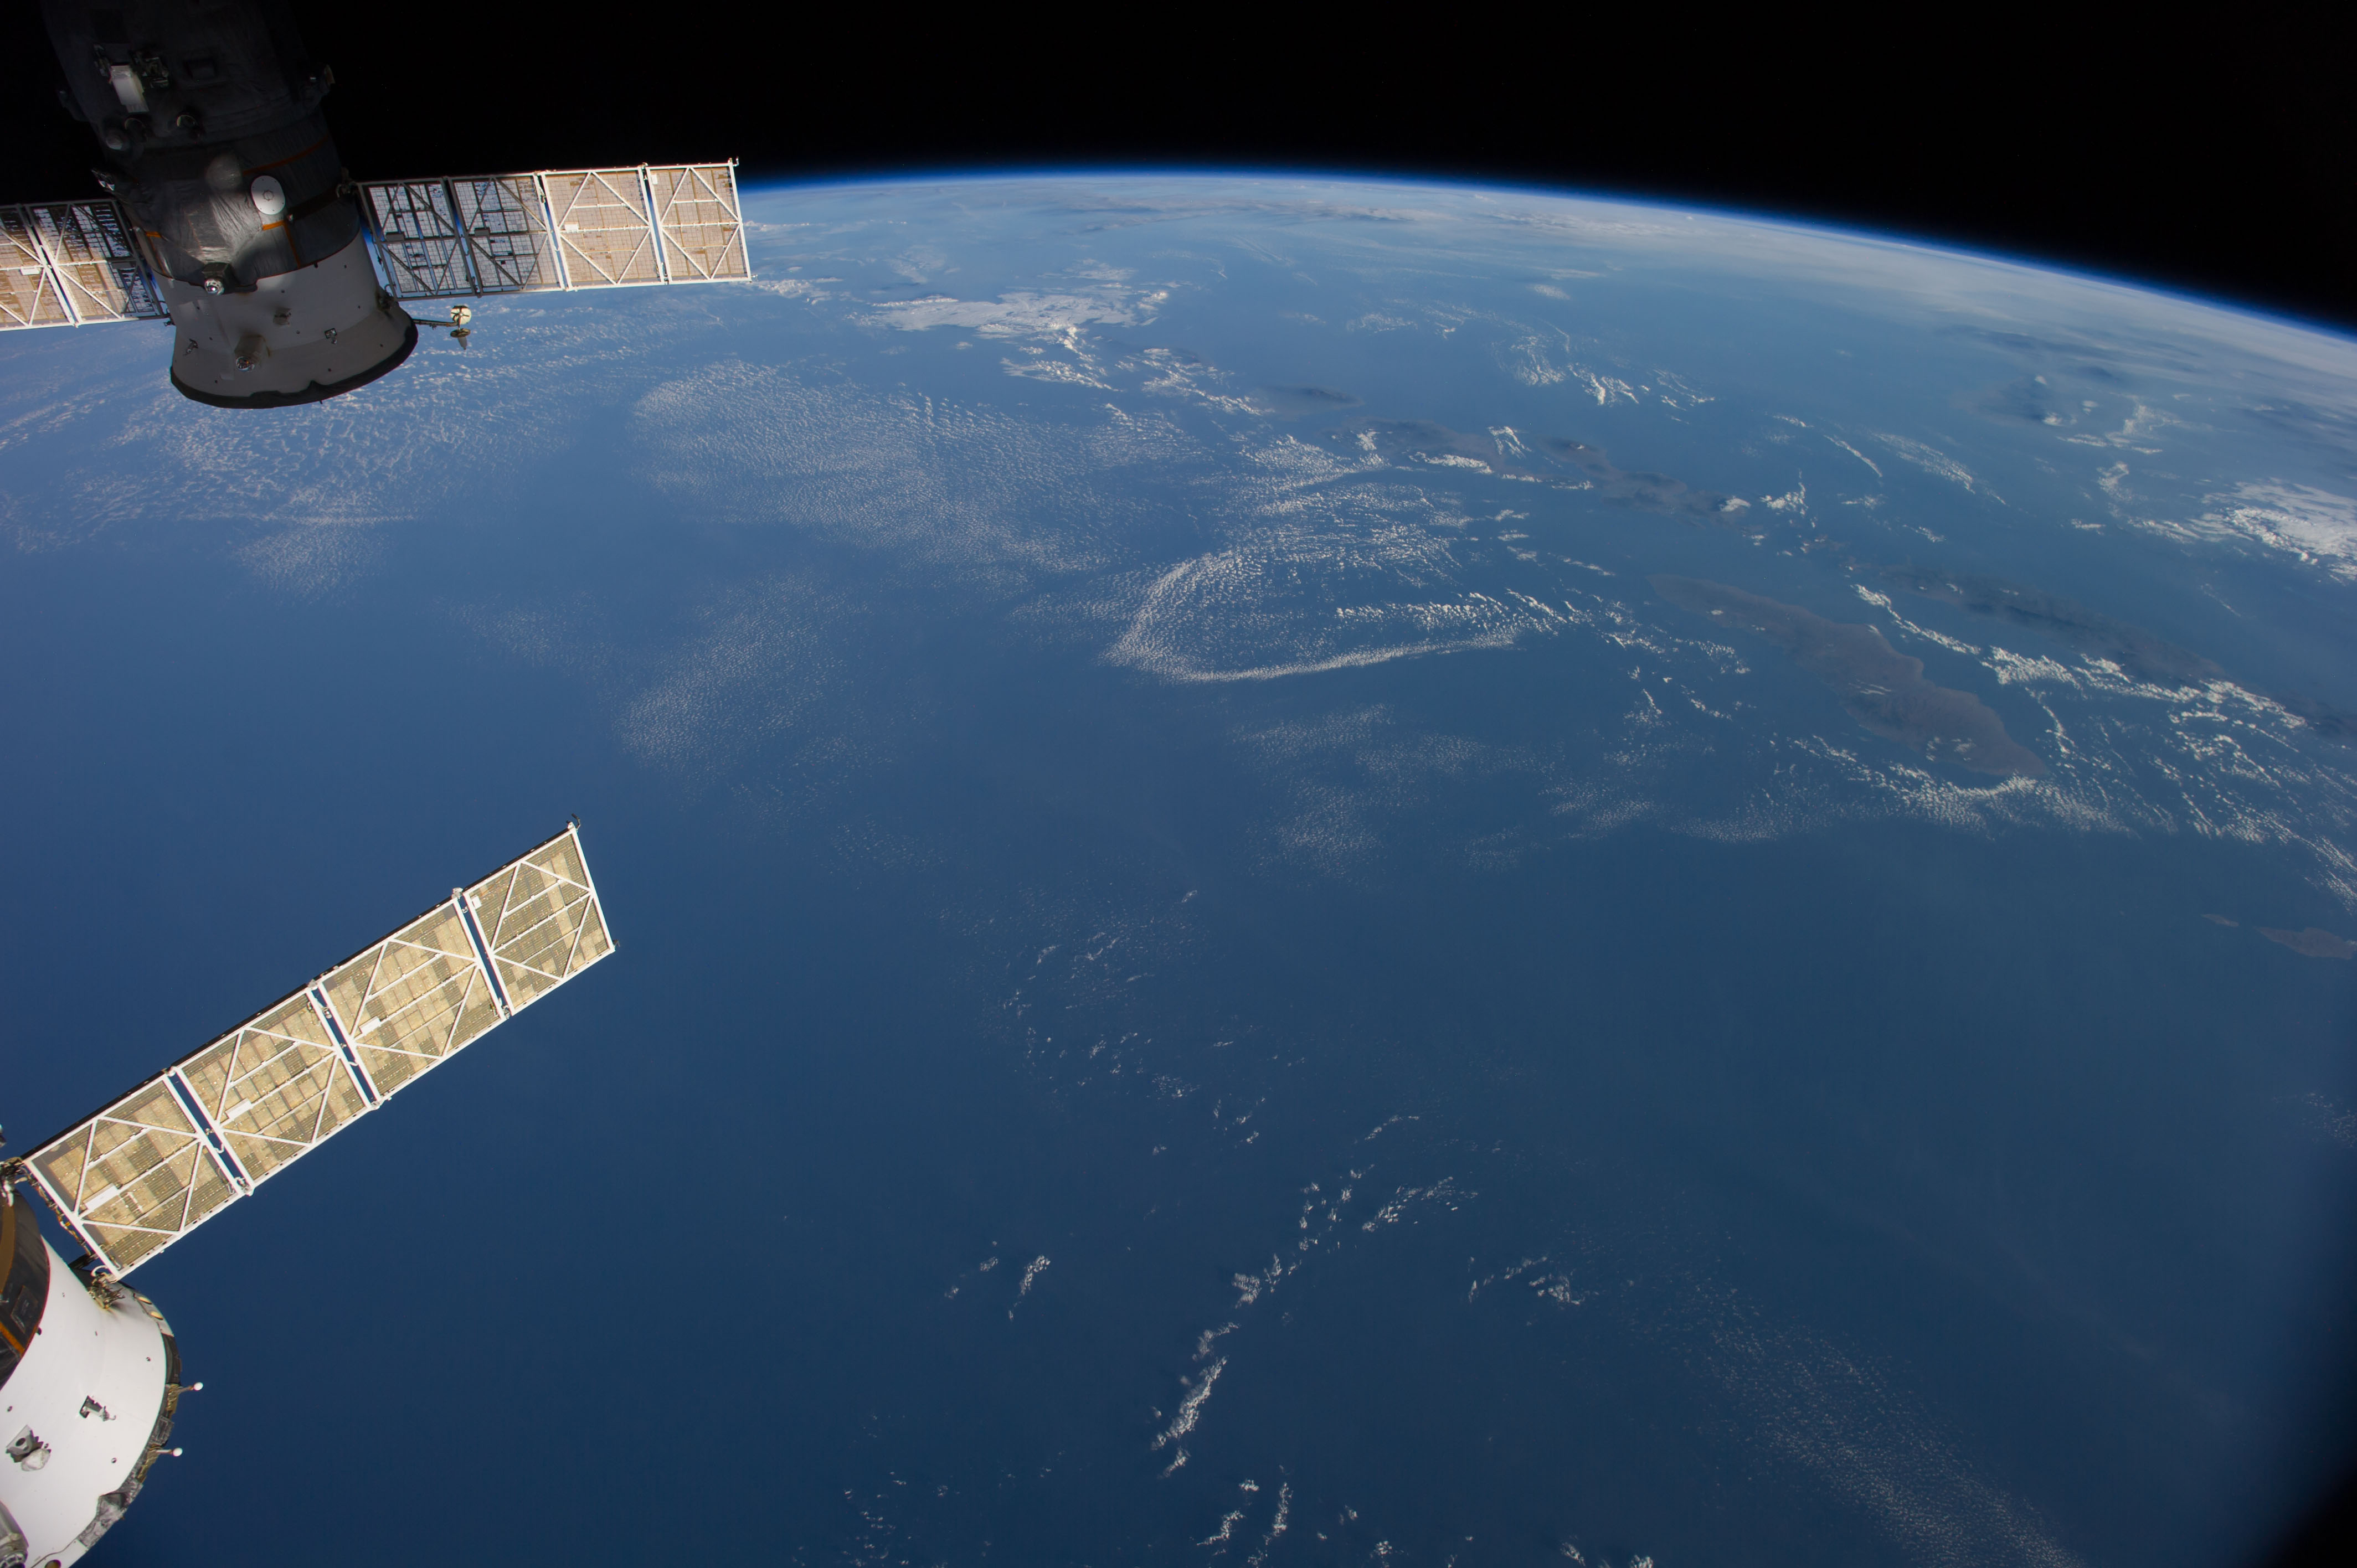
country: AUSTRALIA-WA
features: JAVA S., BALI S., FLORES S., W. NUSA TENGGARA, ATMOSPHERIC LIMB
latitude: -12.0
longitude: 117.0
